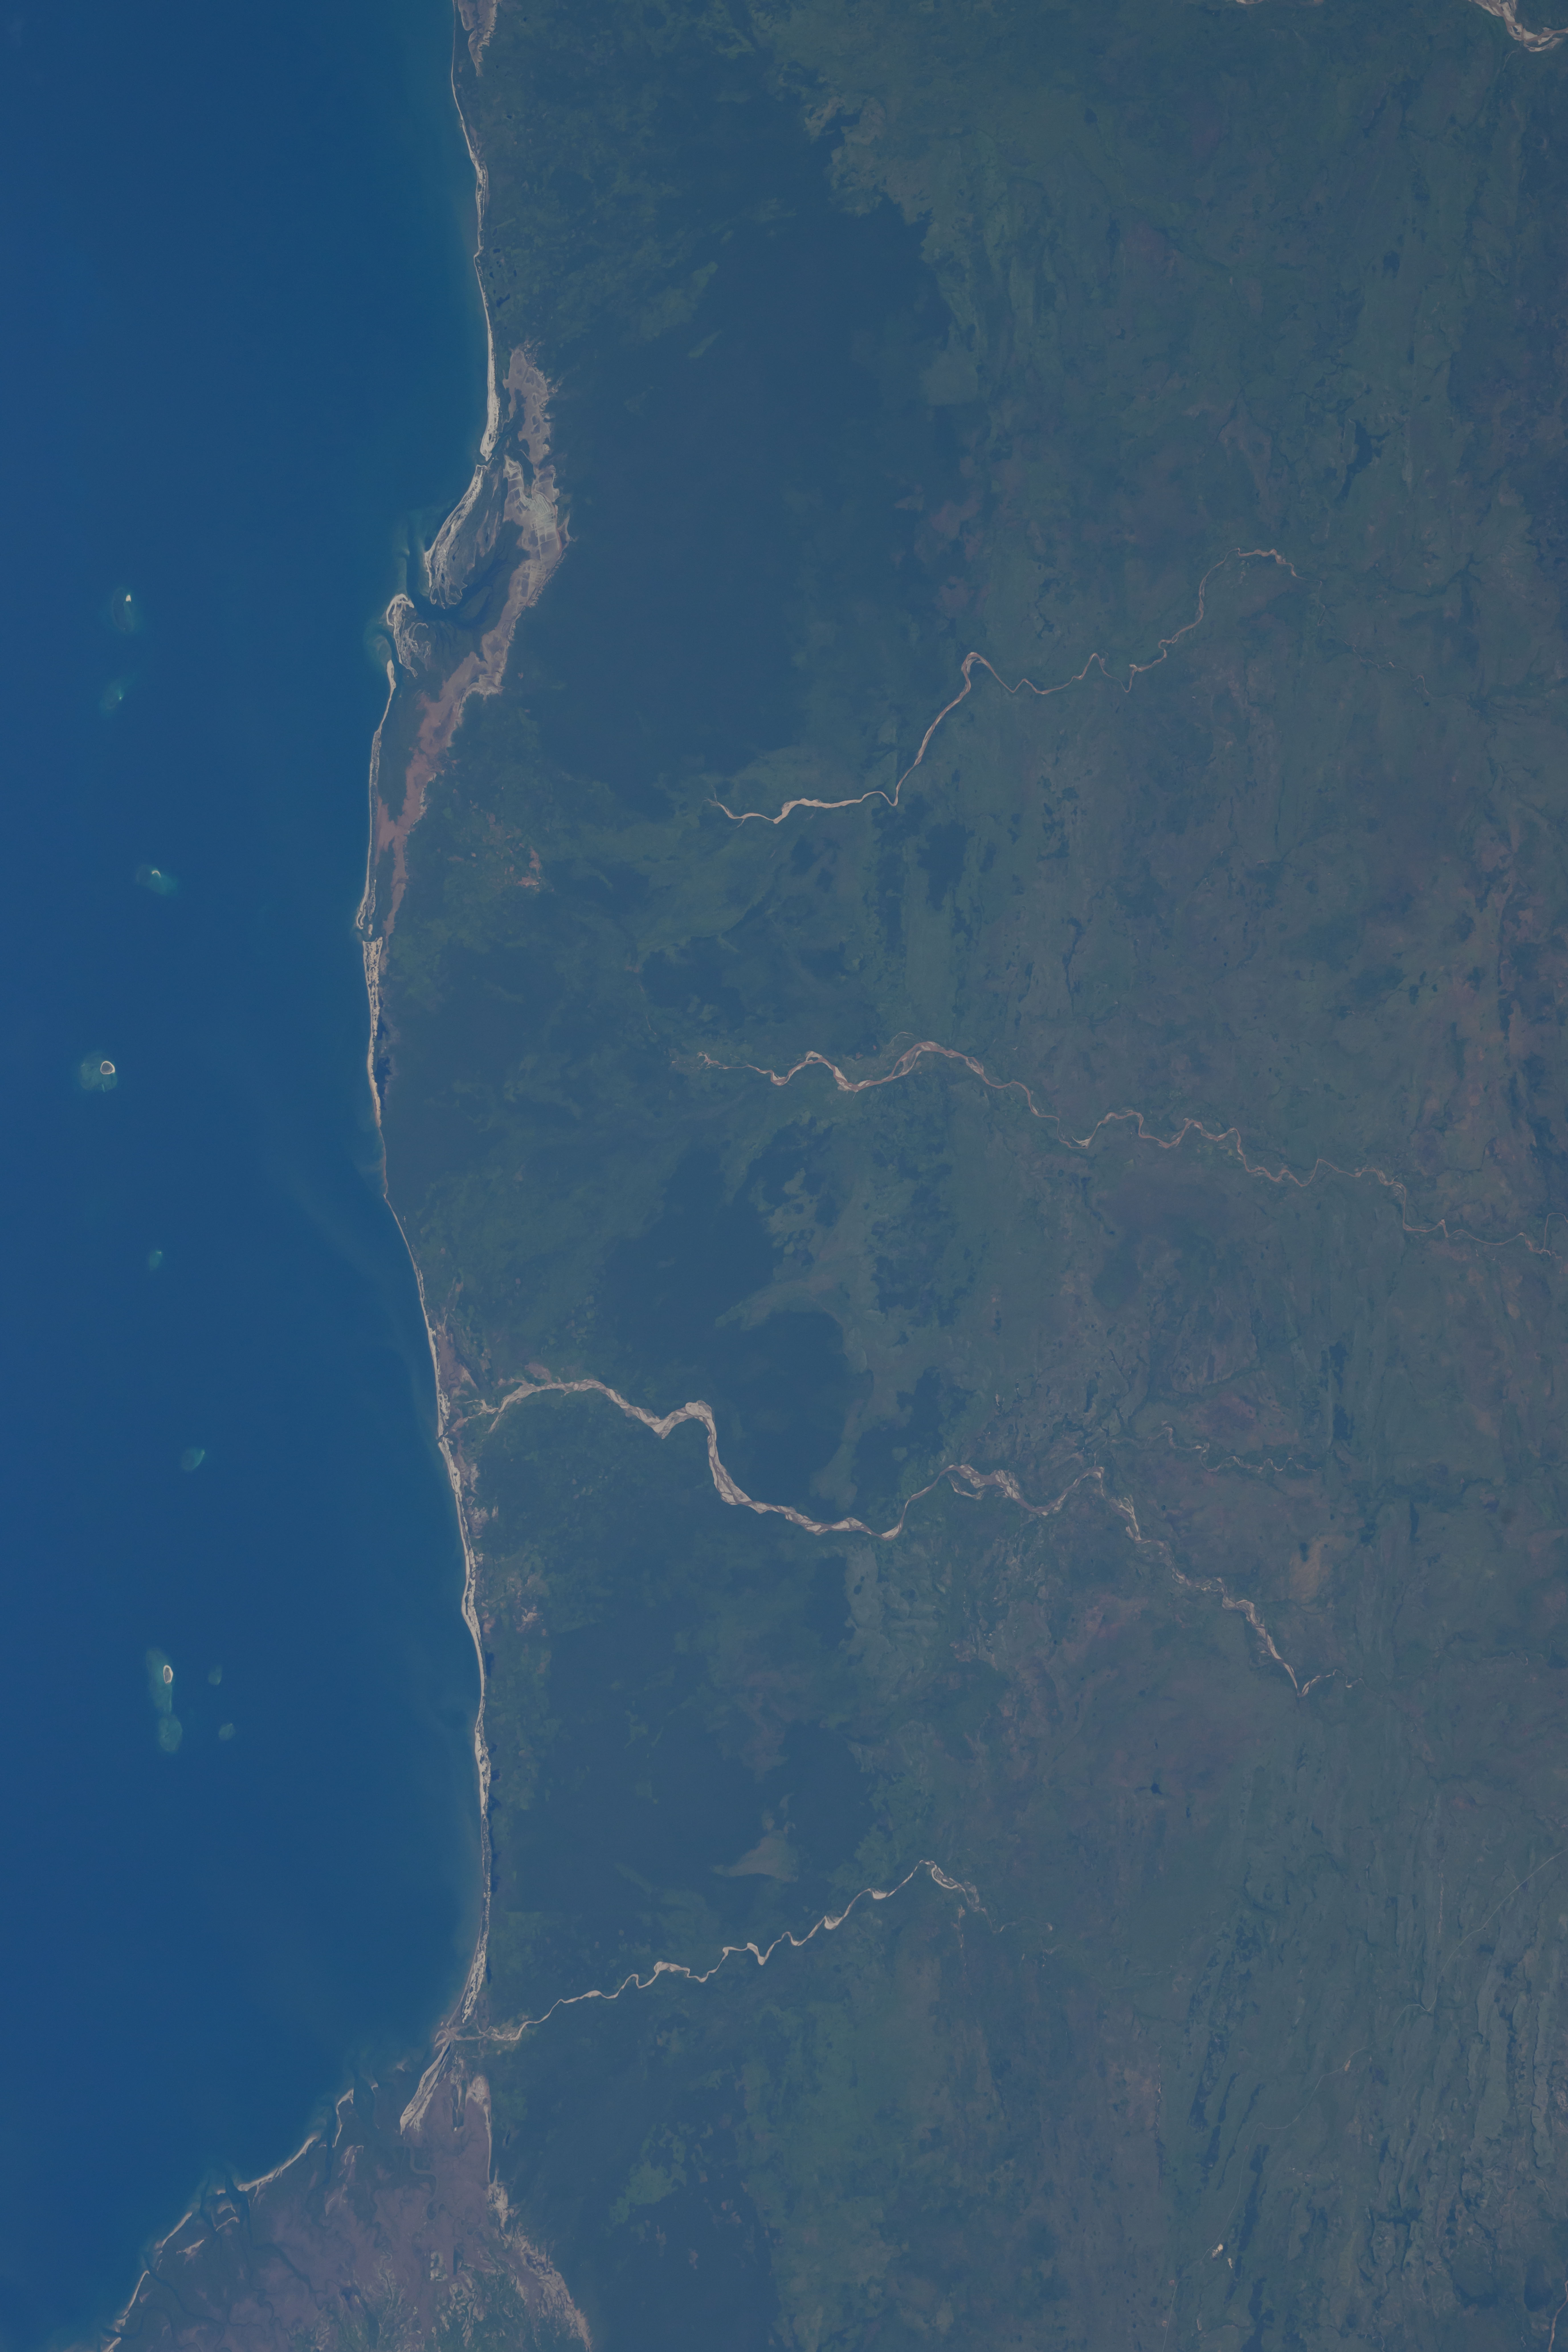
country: MADAGASCAR
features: MOZAMBIQUE CHANNEL, RIVERS, SEDIMENT
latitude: -21.0
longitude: 44.0
